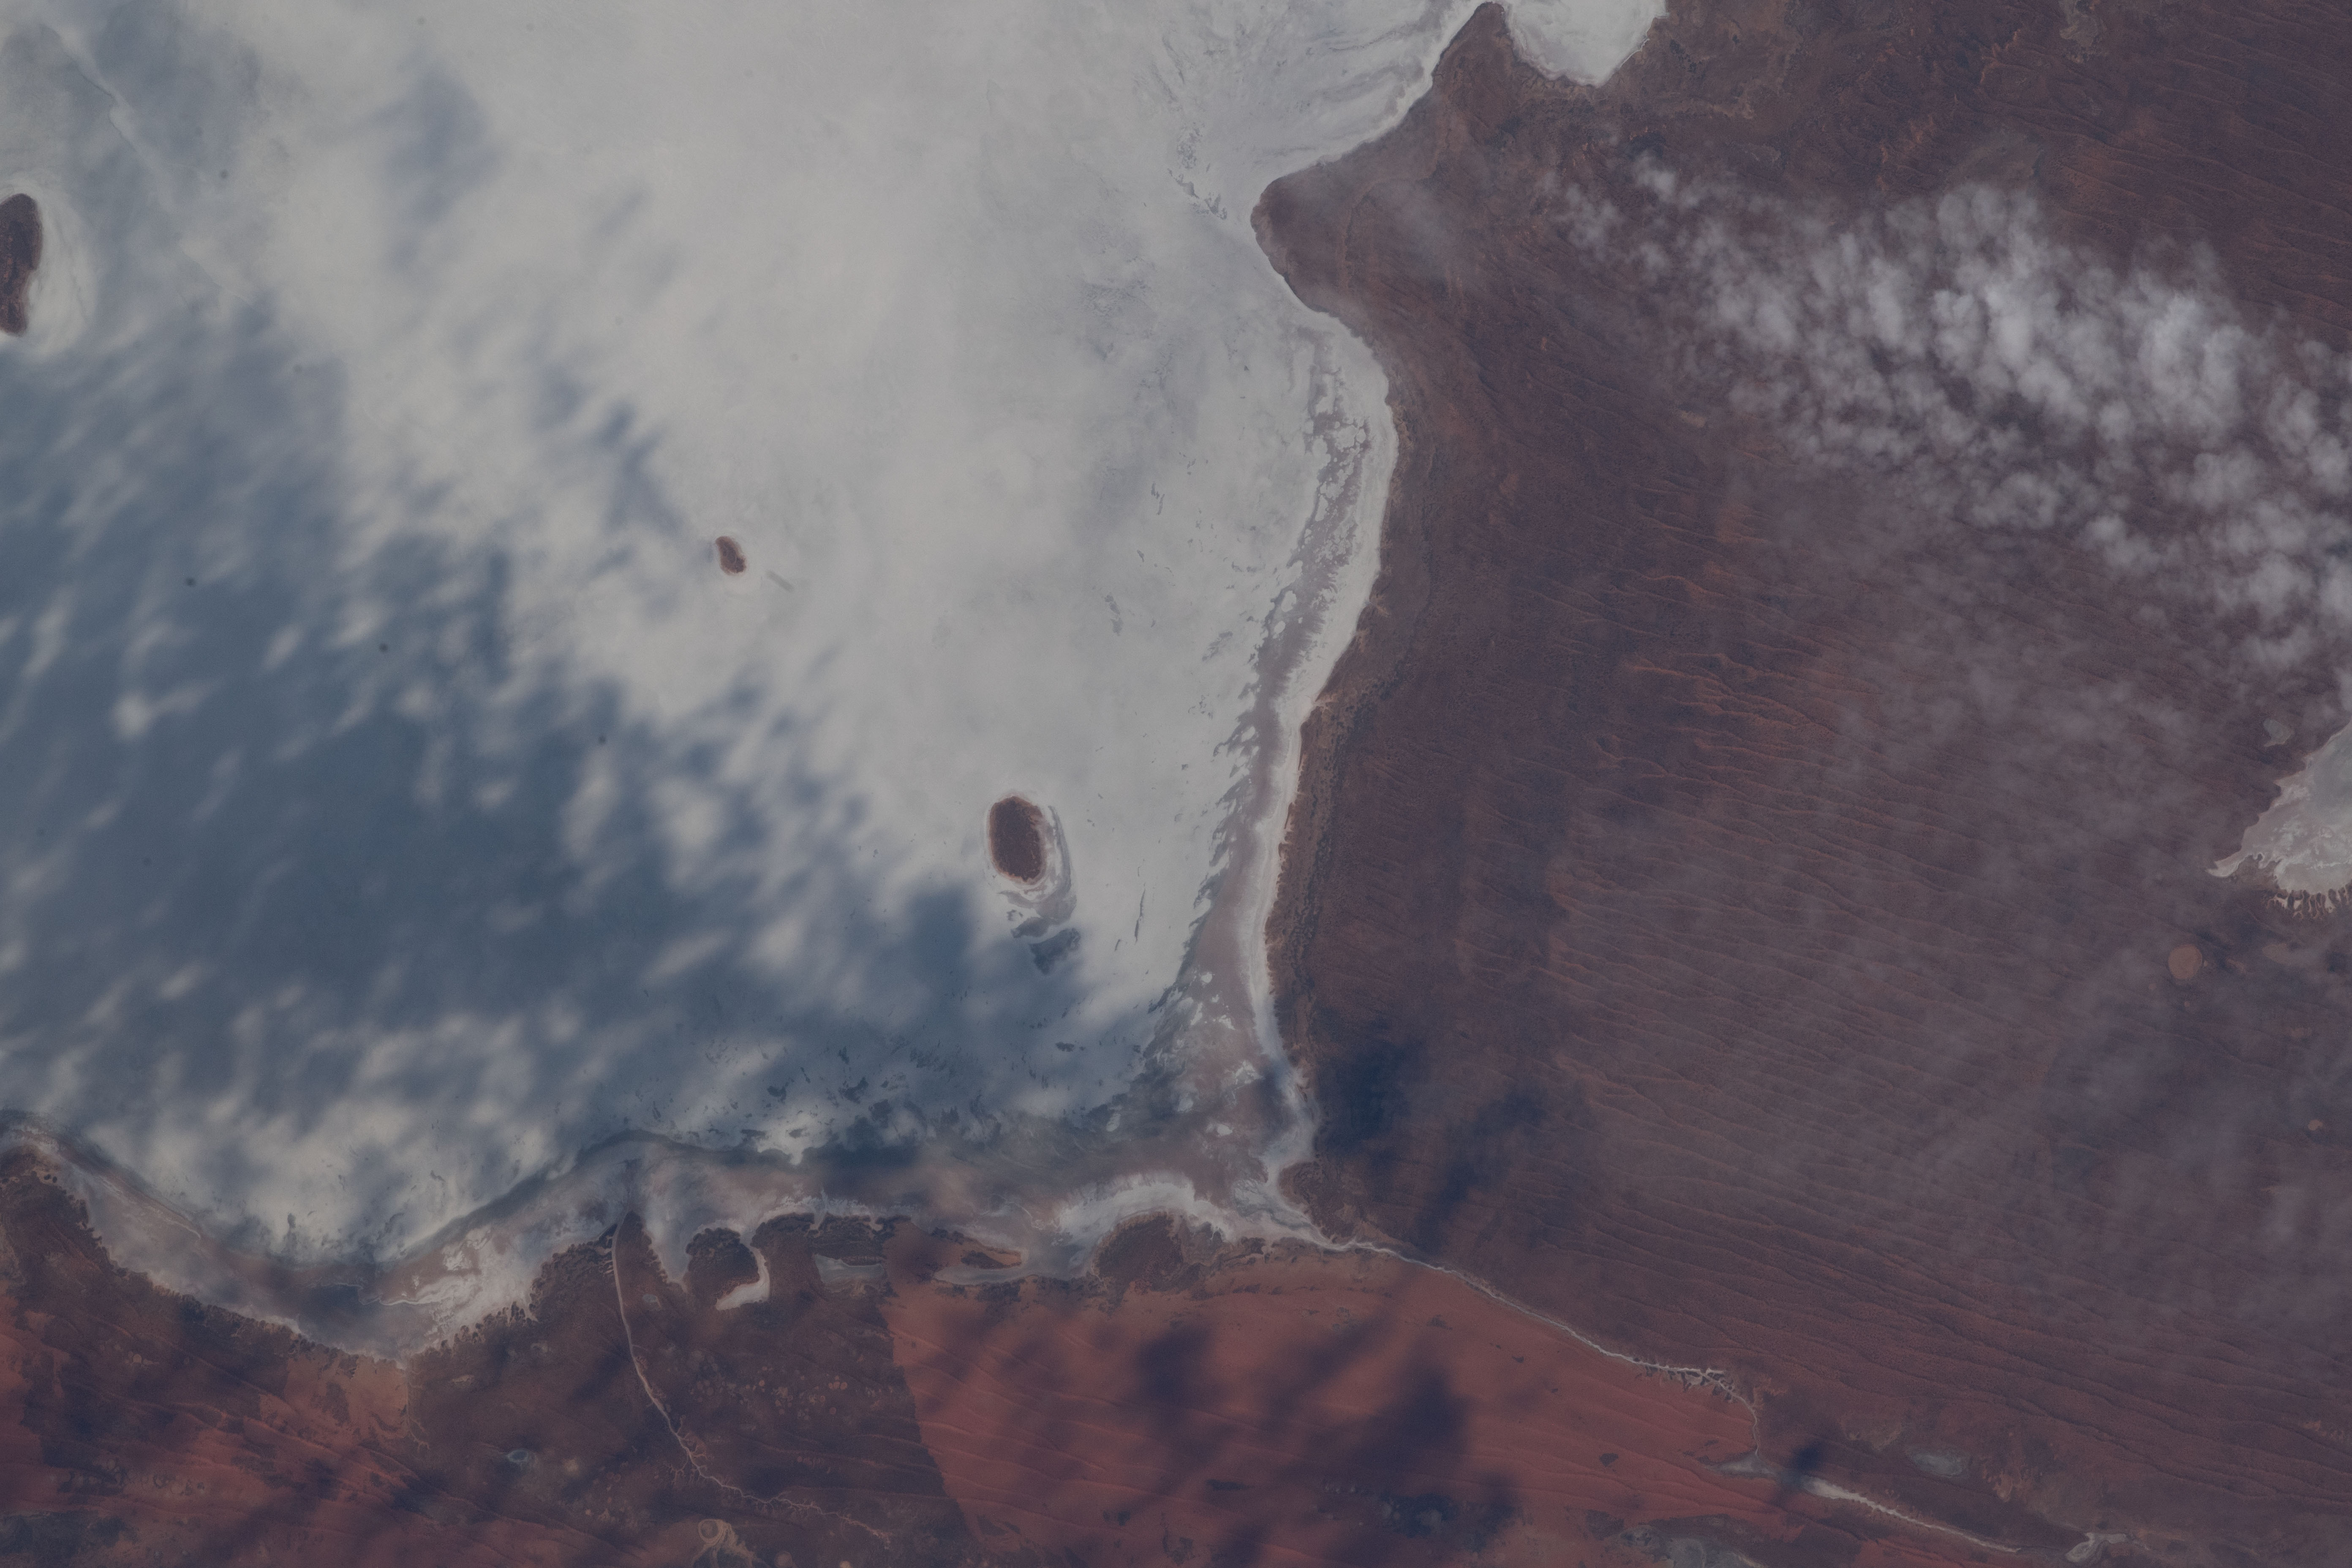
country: AUSTRALIA-WA
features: GIBSON DESSERT NORTH,LK. MACKAY
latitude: -22.4
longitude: 128.5
